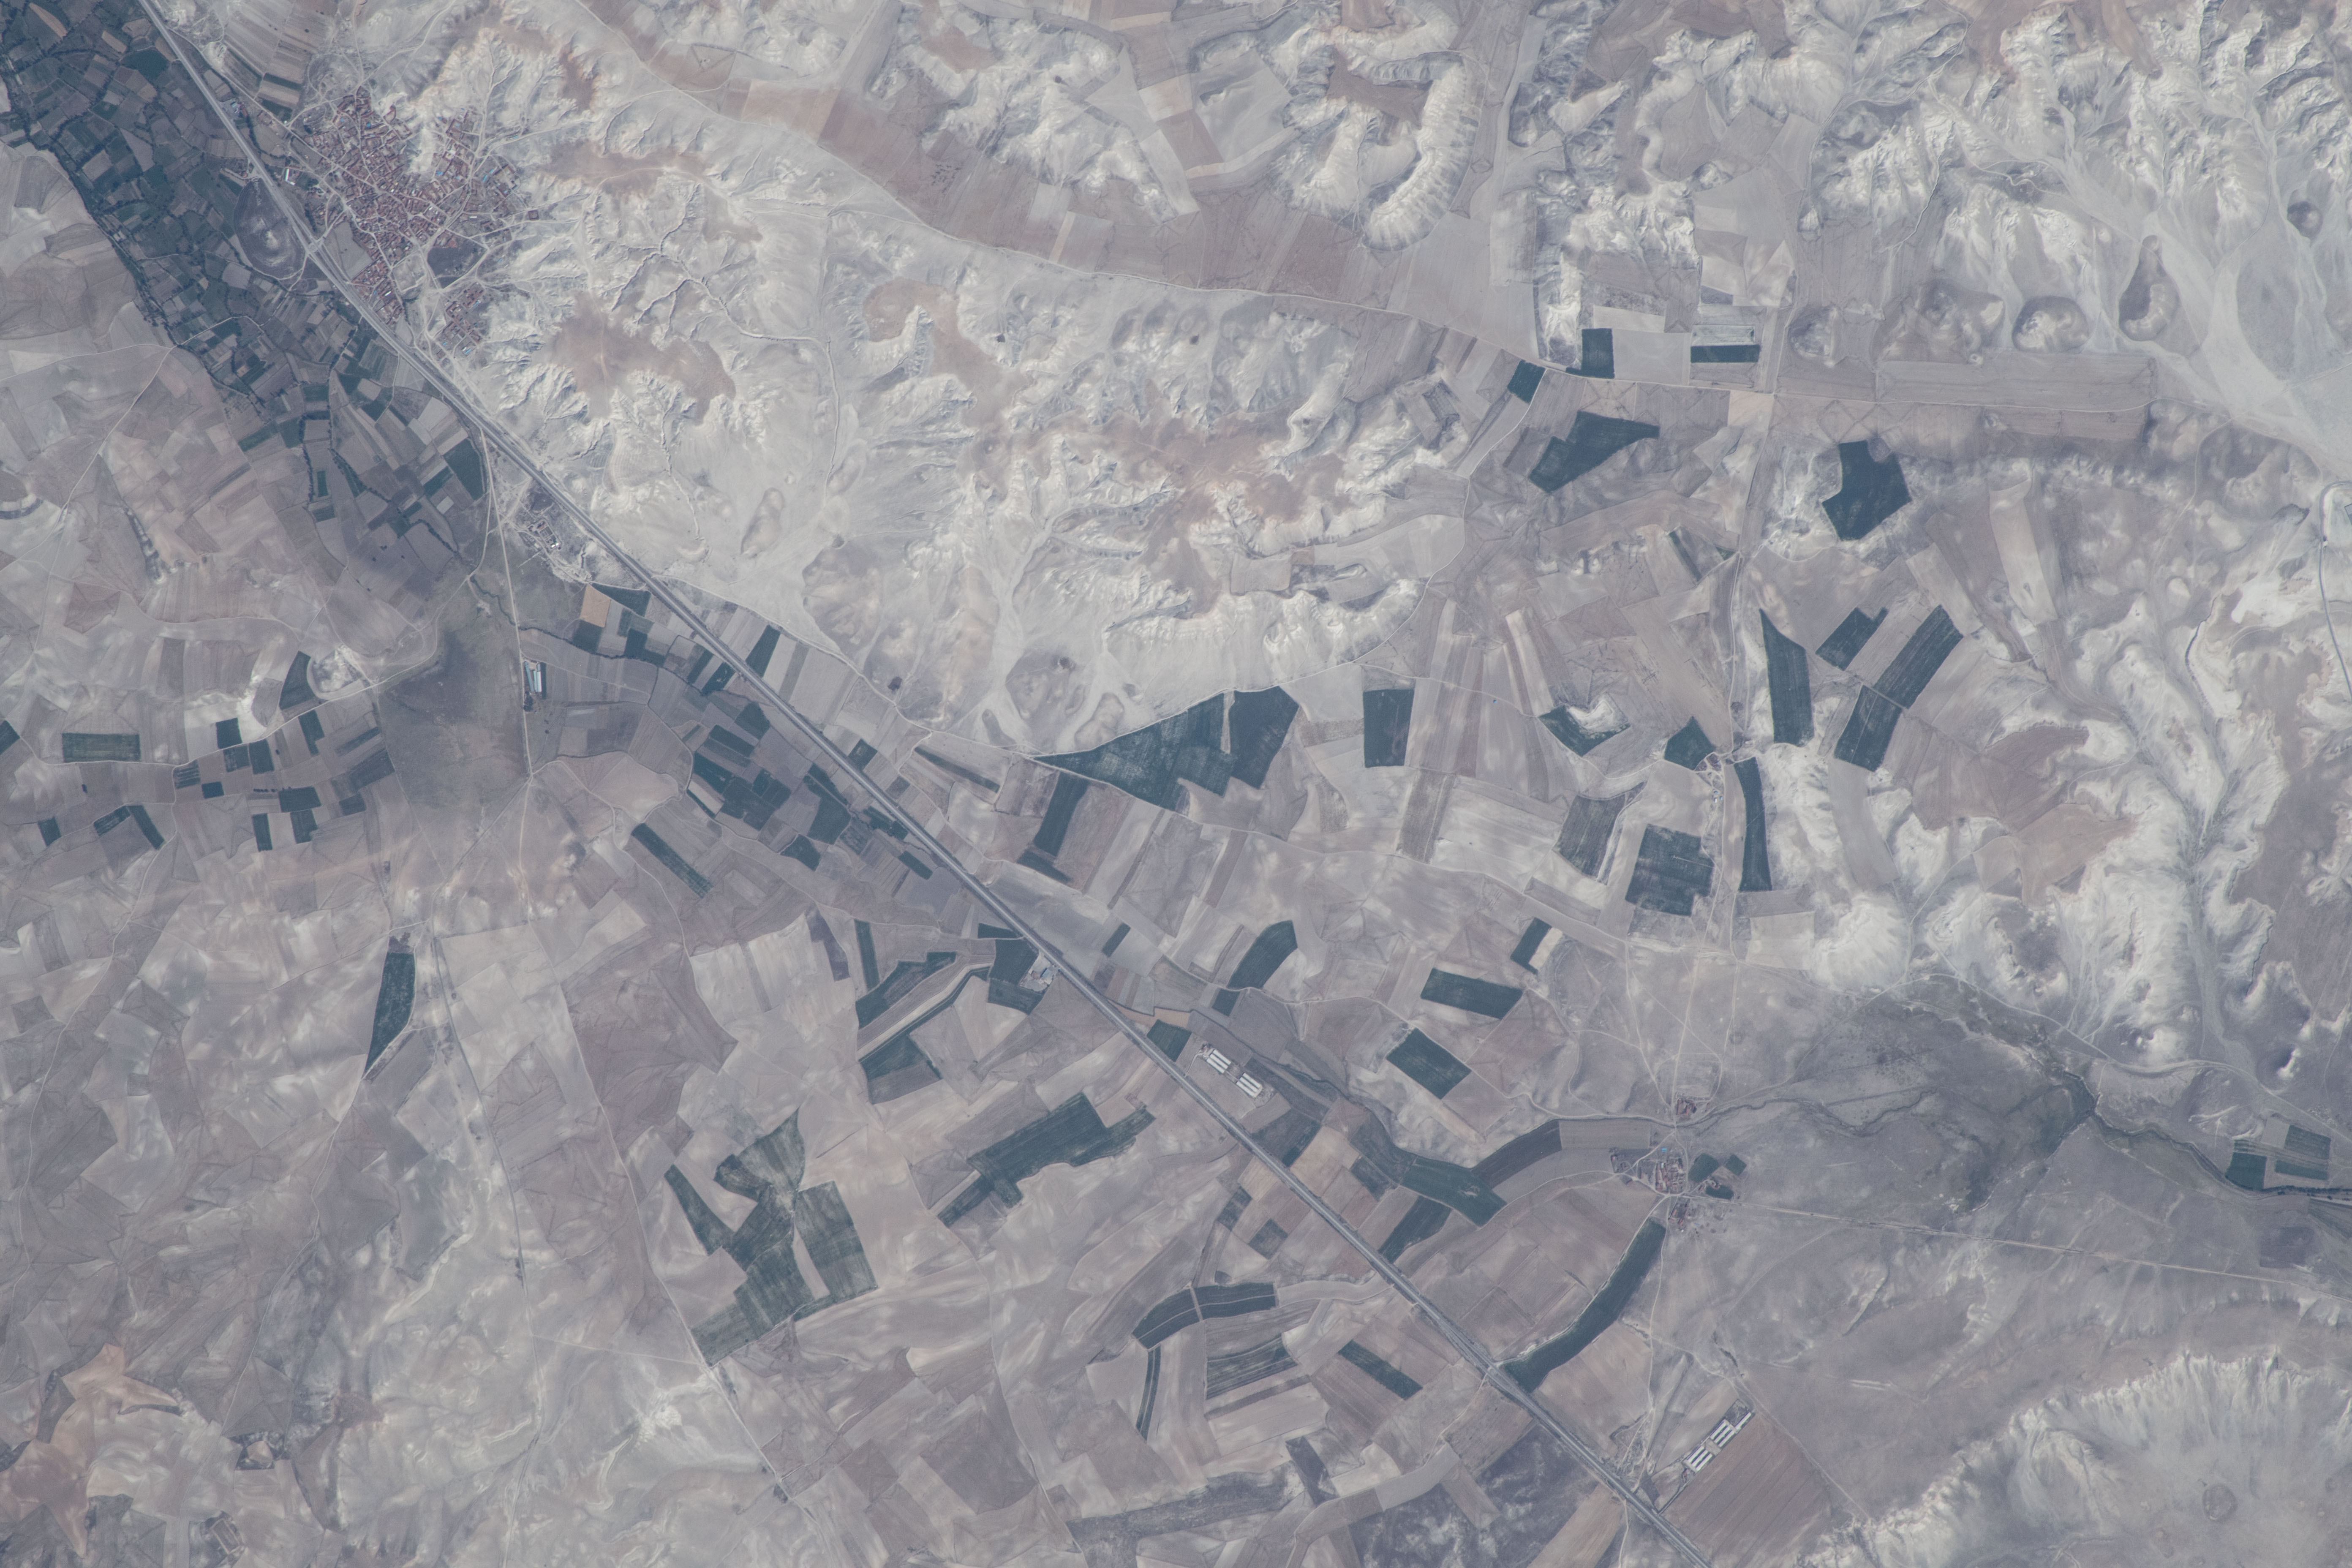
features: AGR.,AŽAŠIKEPEN,TURKEY
